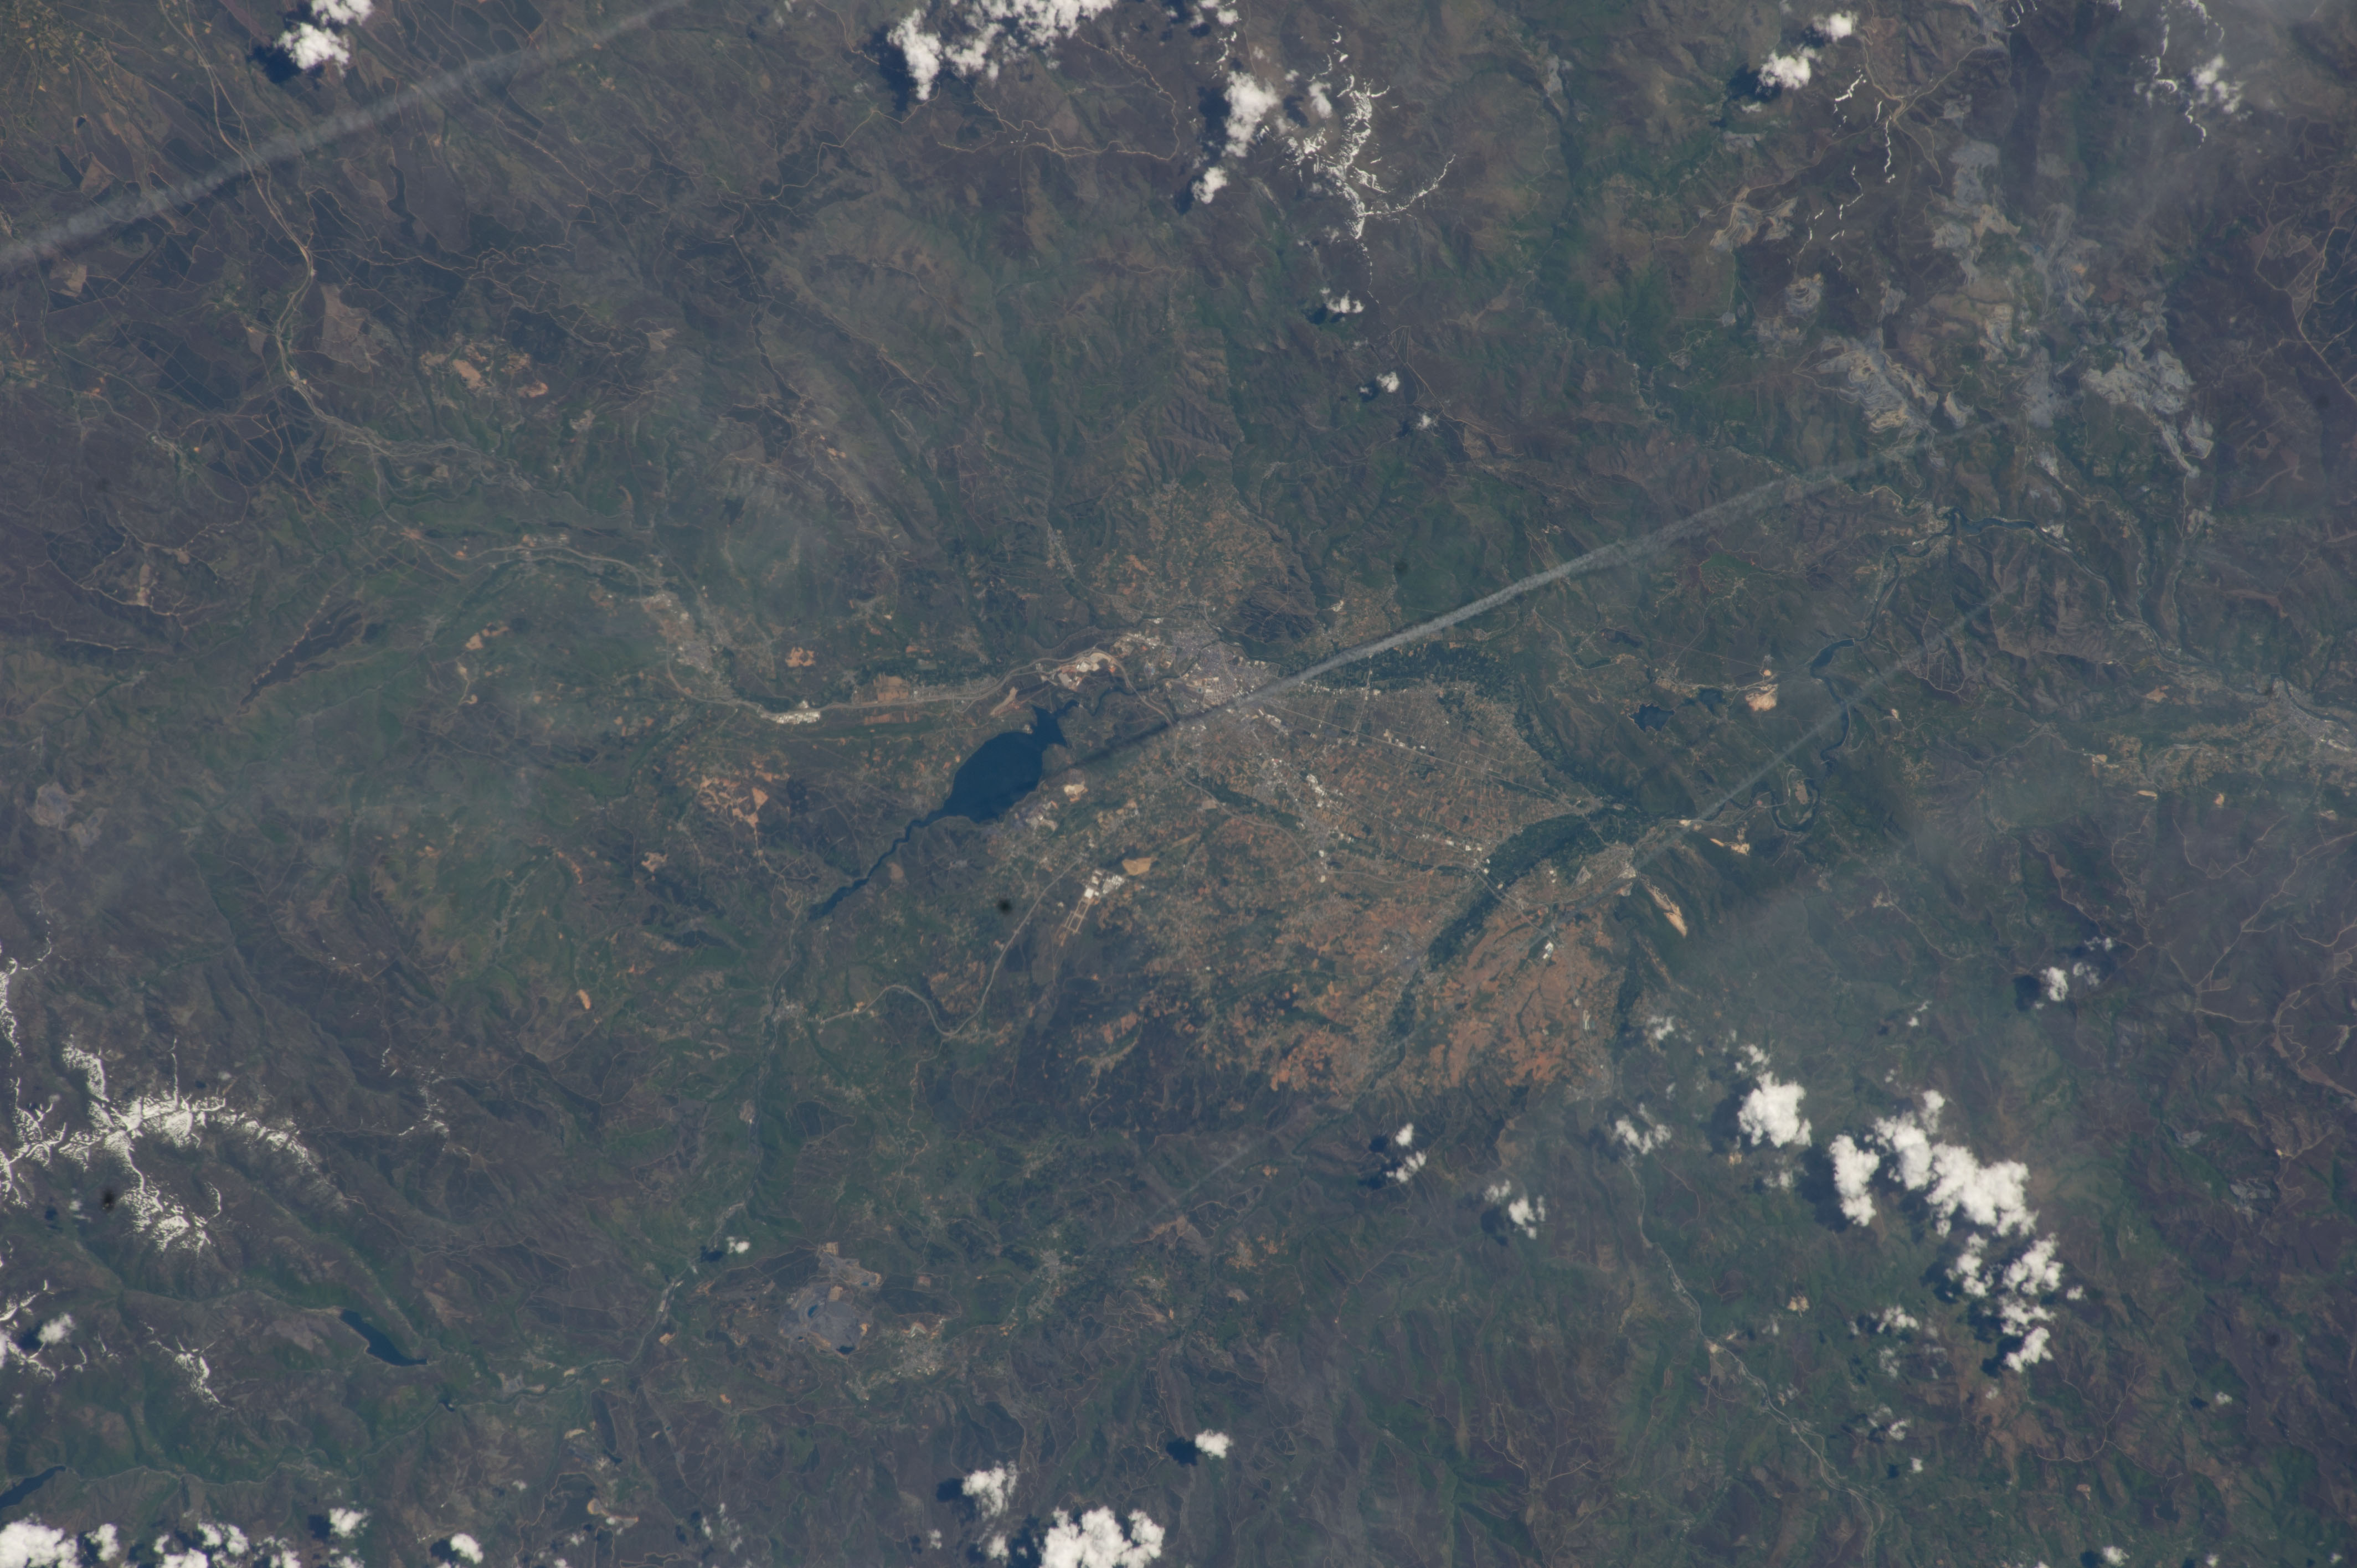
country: SPAIN
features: BARCELONA RESERVOIR, SIL RIVER, EL BIERZO GULF CLUB, PONFERRADA CITY
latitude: 42.6
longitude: -6.6
